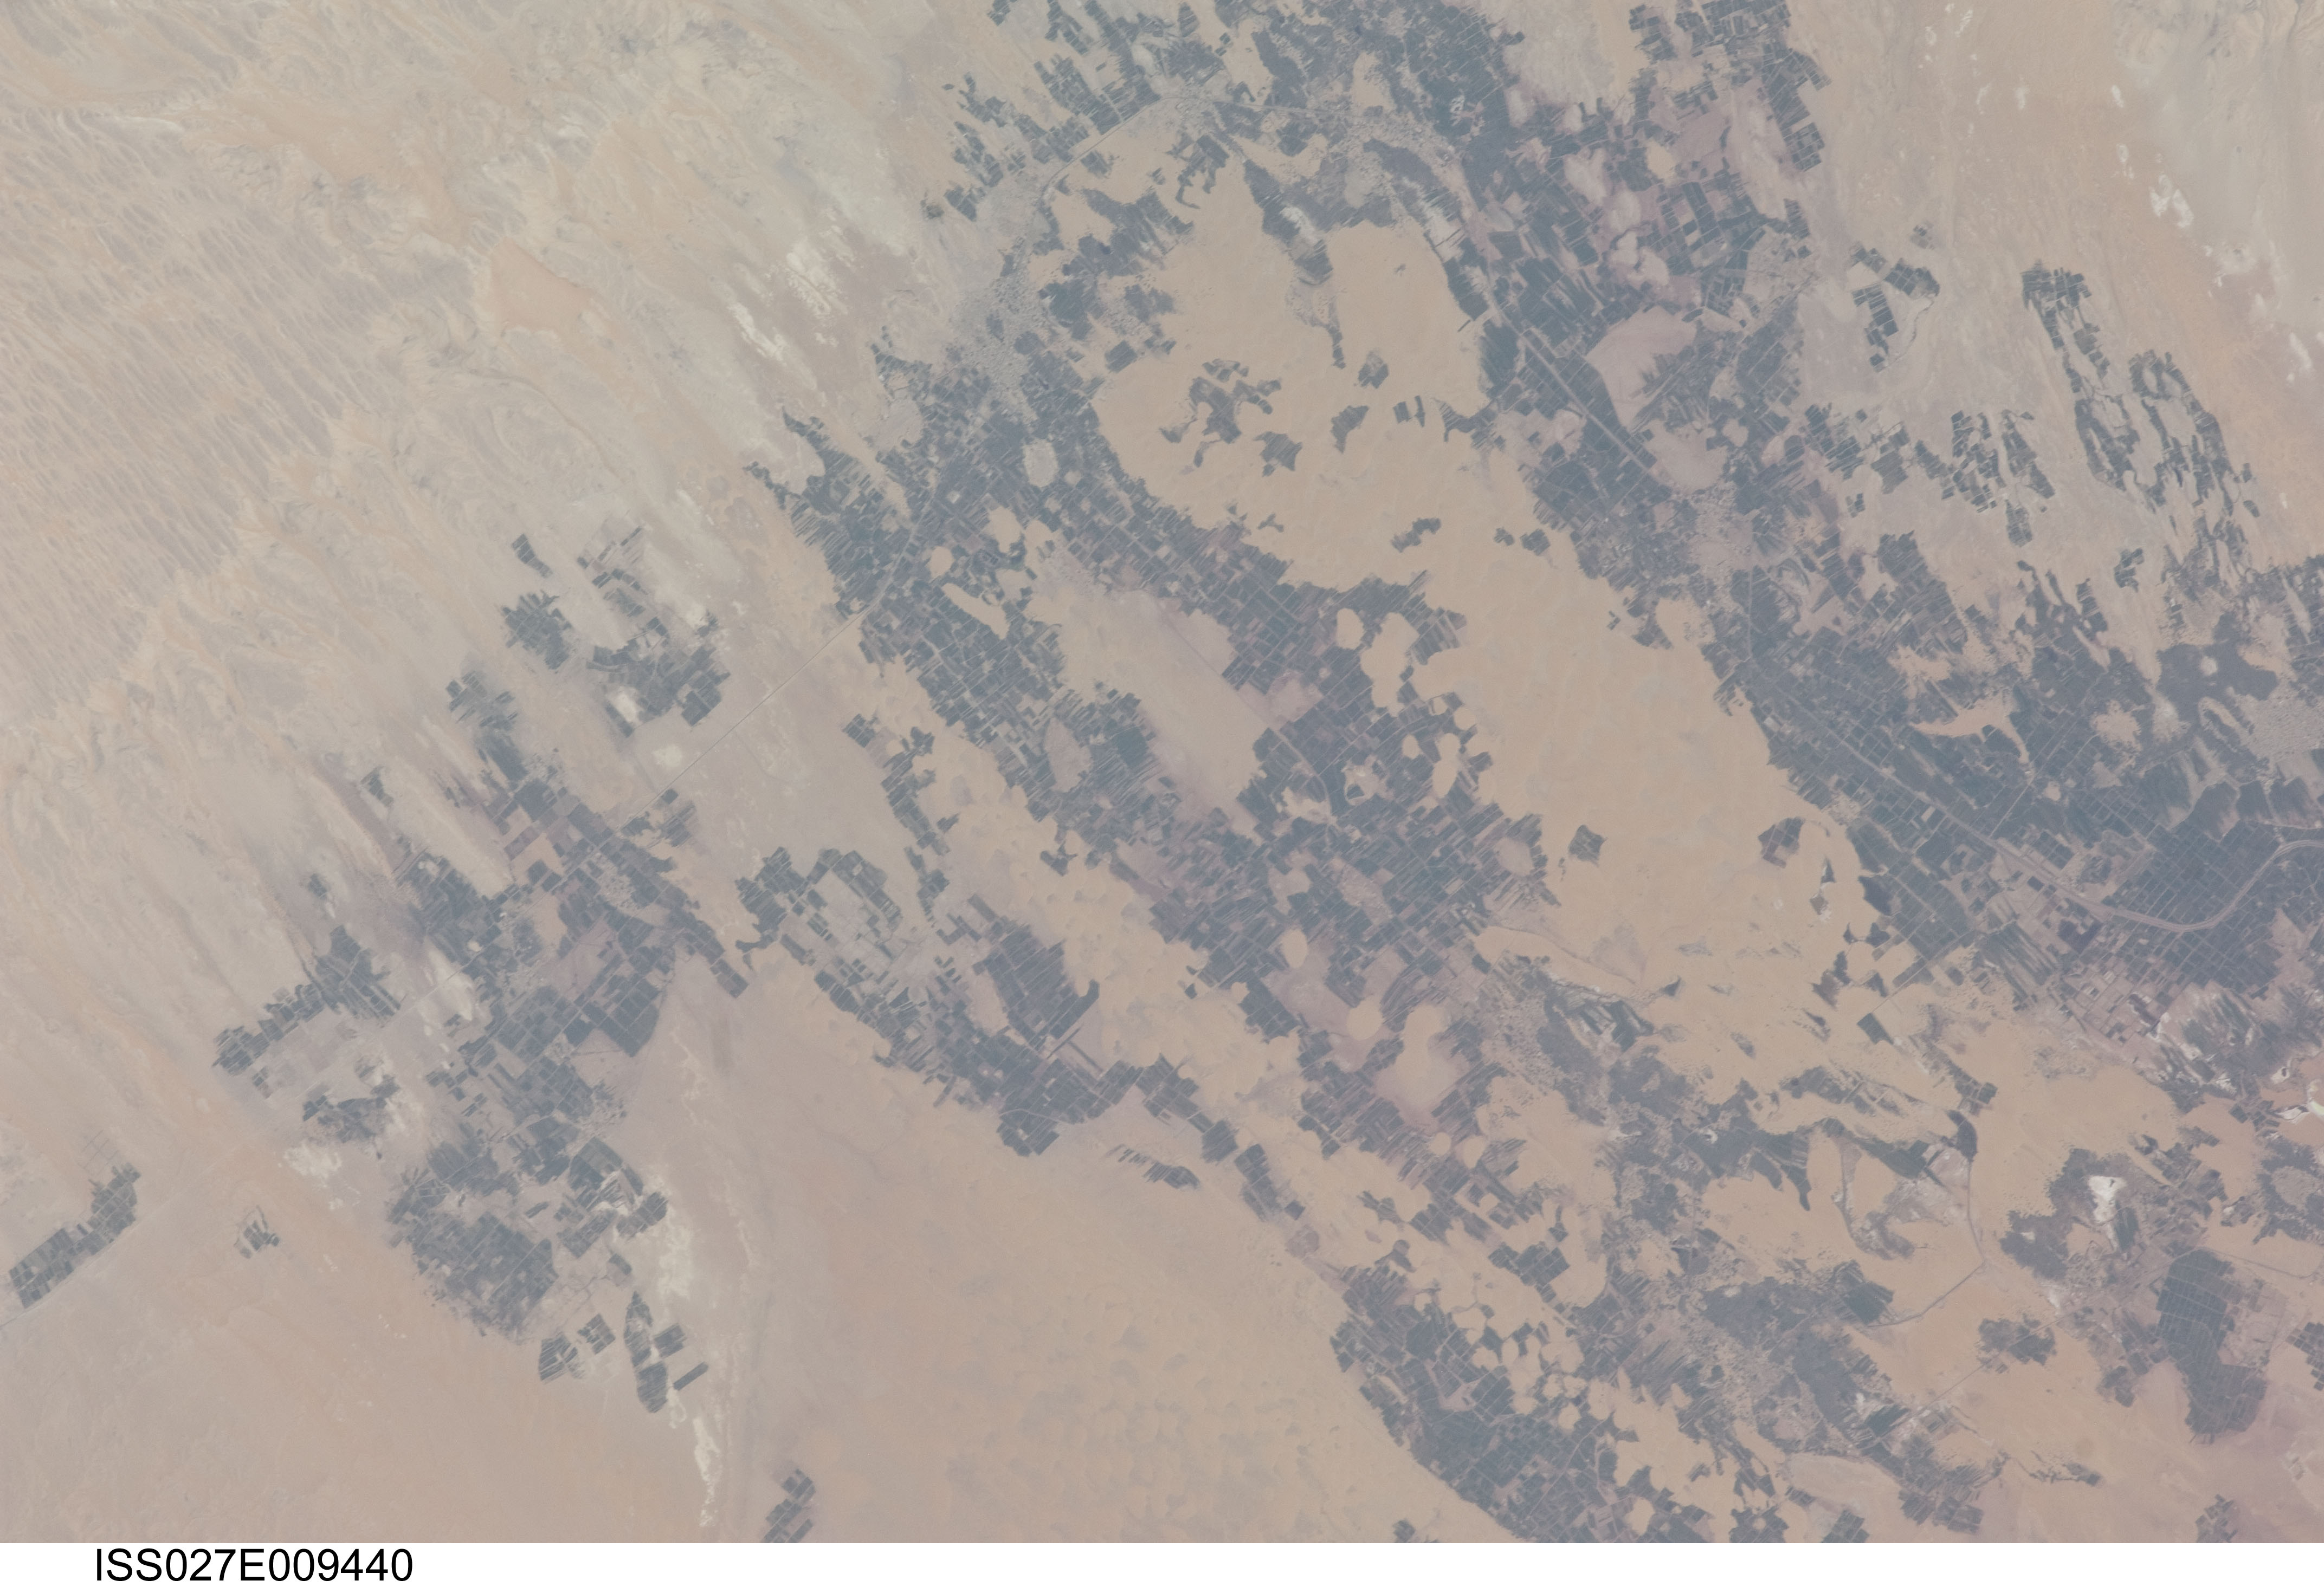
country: EGYPT
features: DAKHLA OASIS, AGR., ESCARPMENT, DUNES, ROADS, EL QARS AREA
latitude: 25.7
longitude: 28.9
